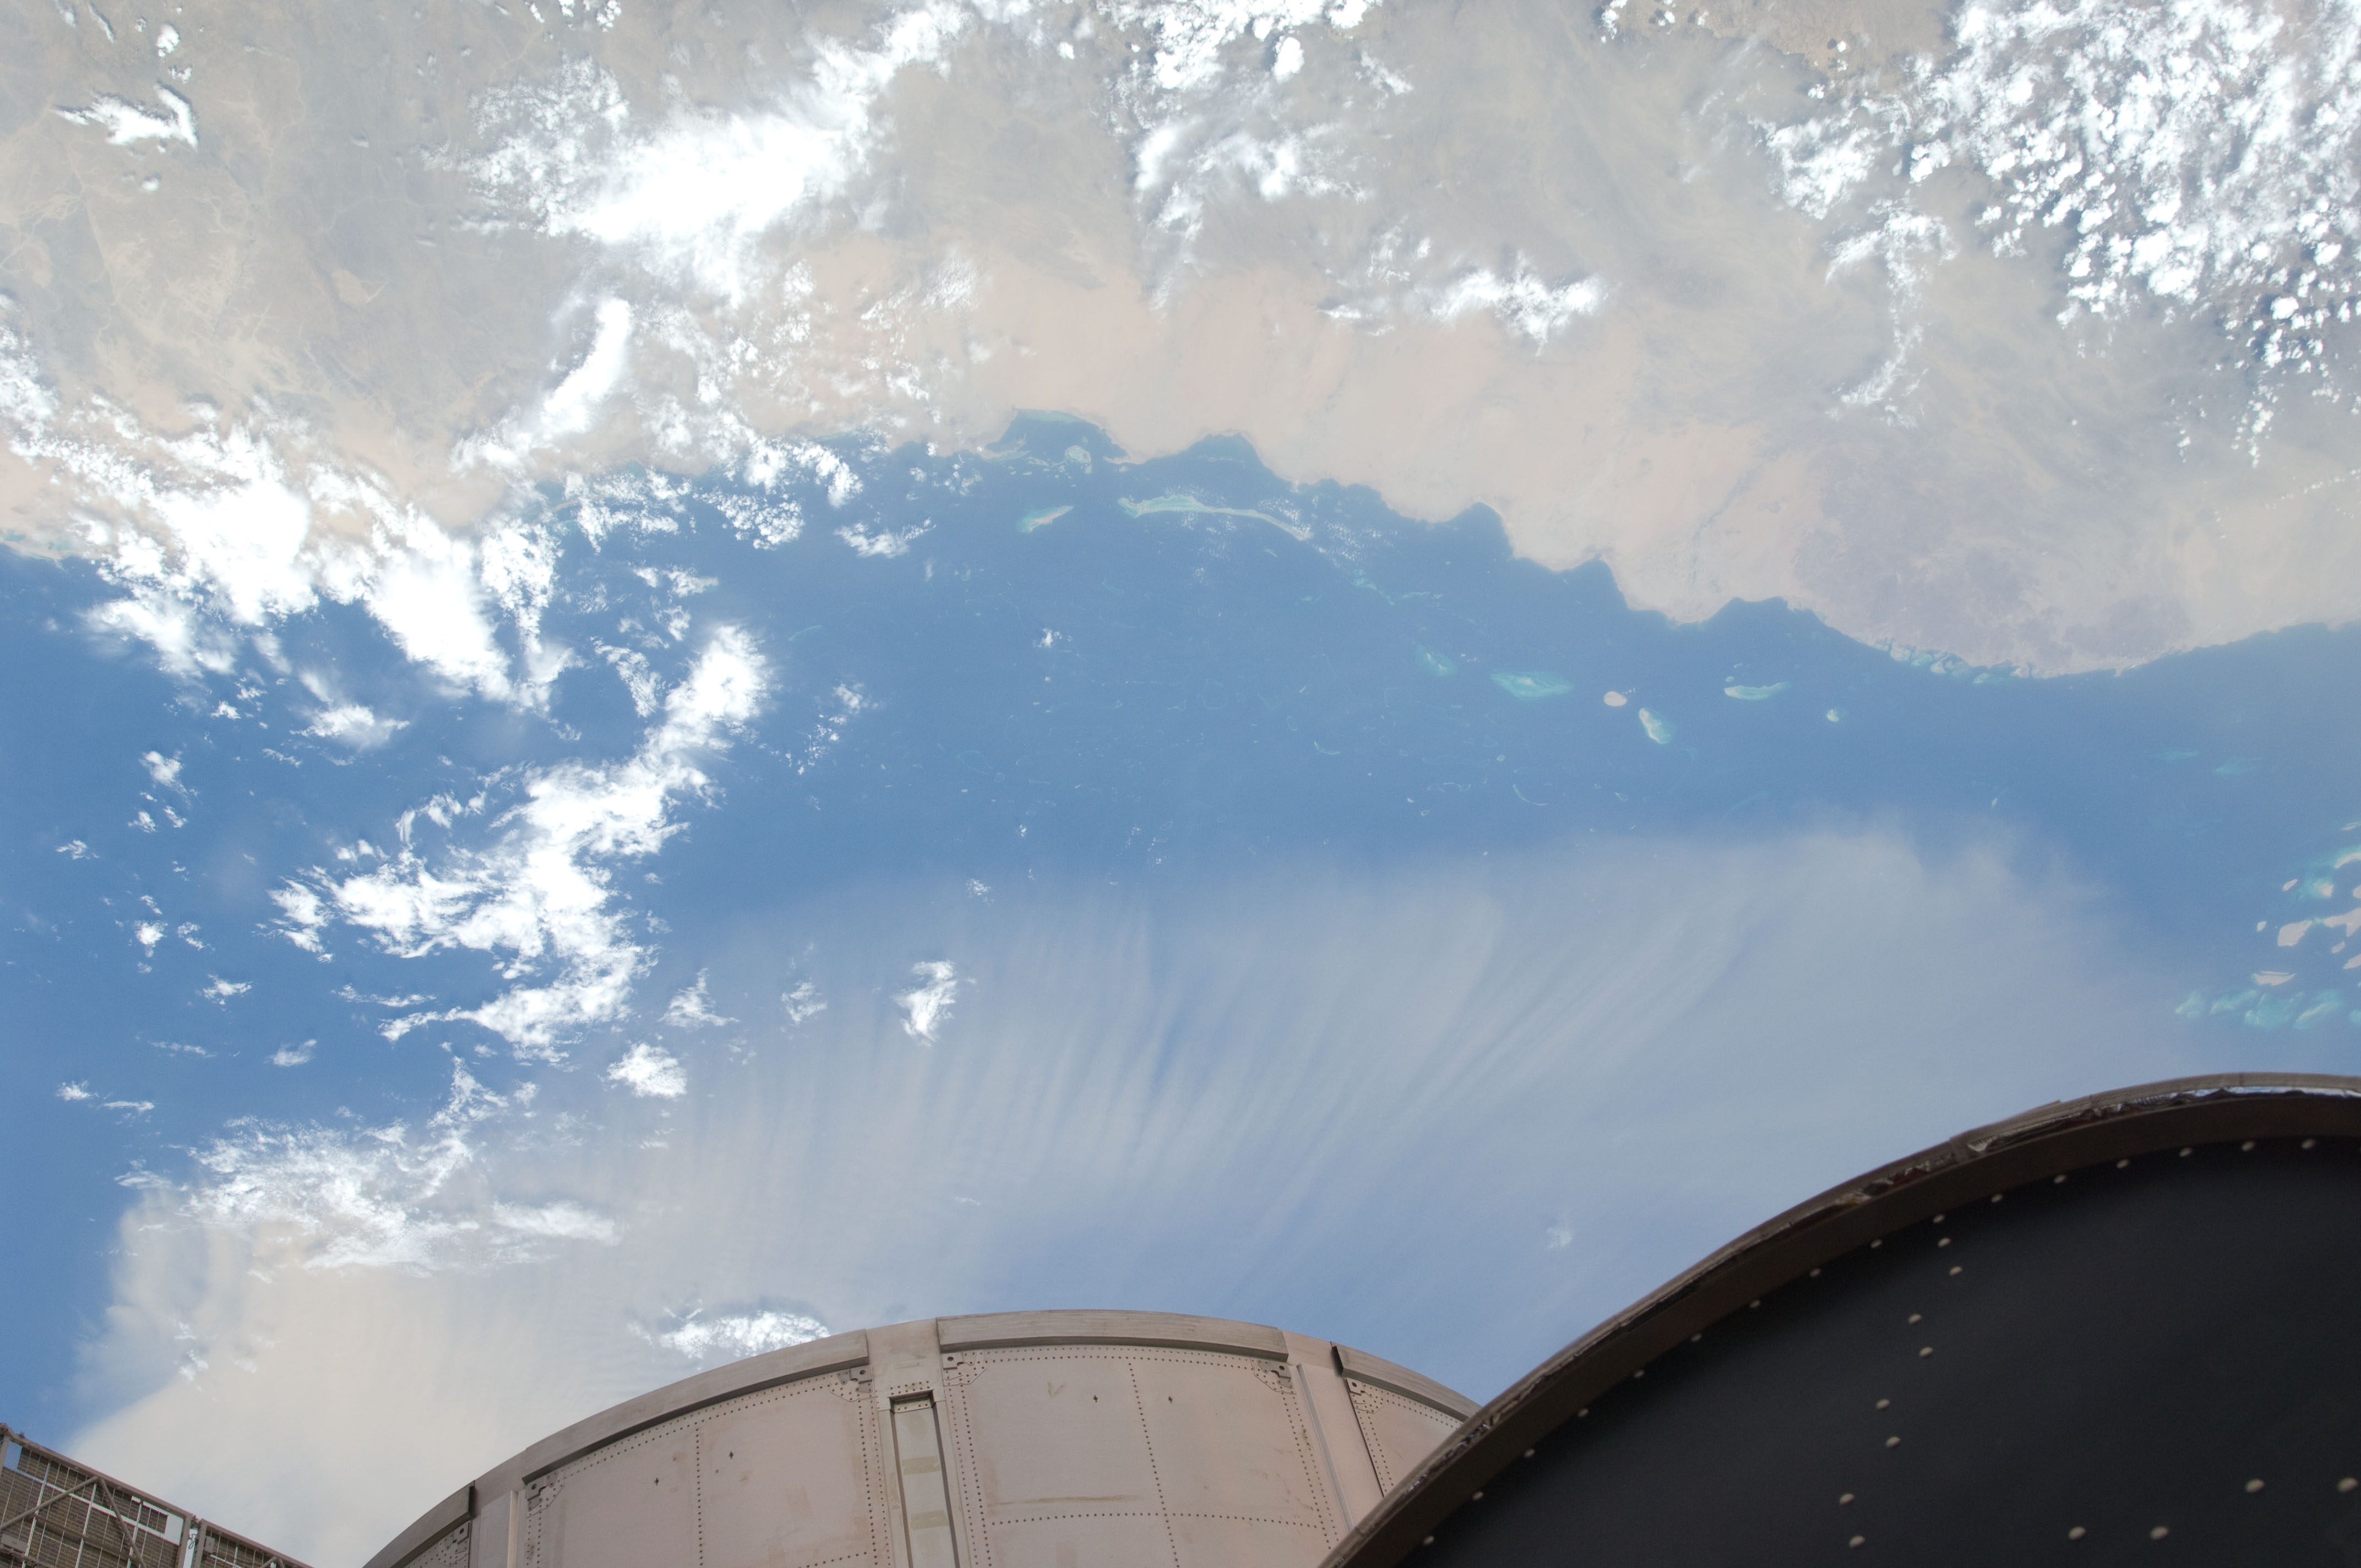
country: SAUDI ARABIA
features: CORAL REEFS, DUST CLOUD, RED SEA, ISS
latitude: 19.0
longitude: 40.5
